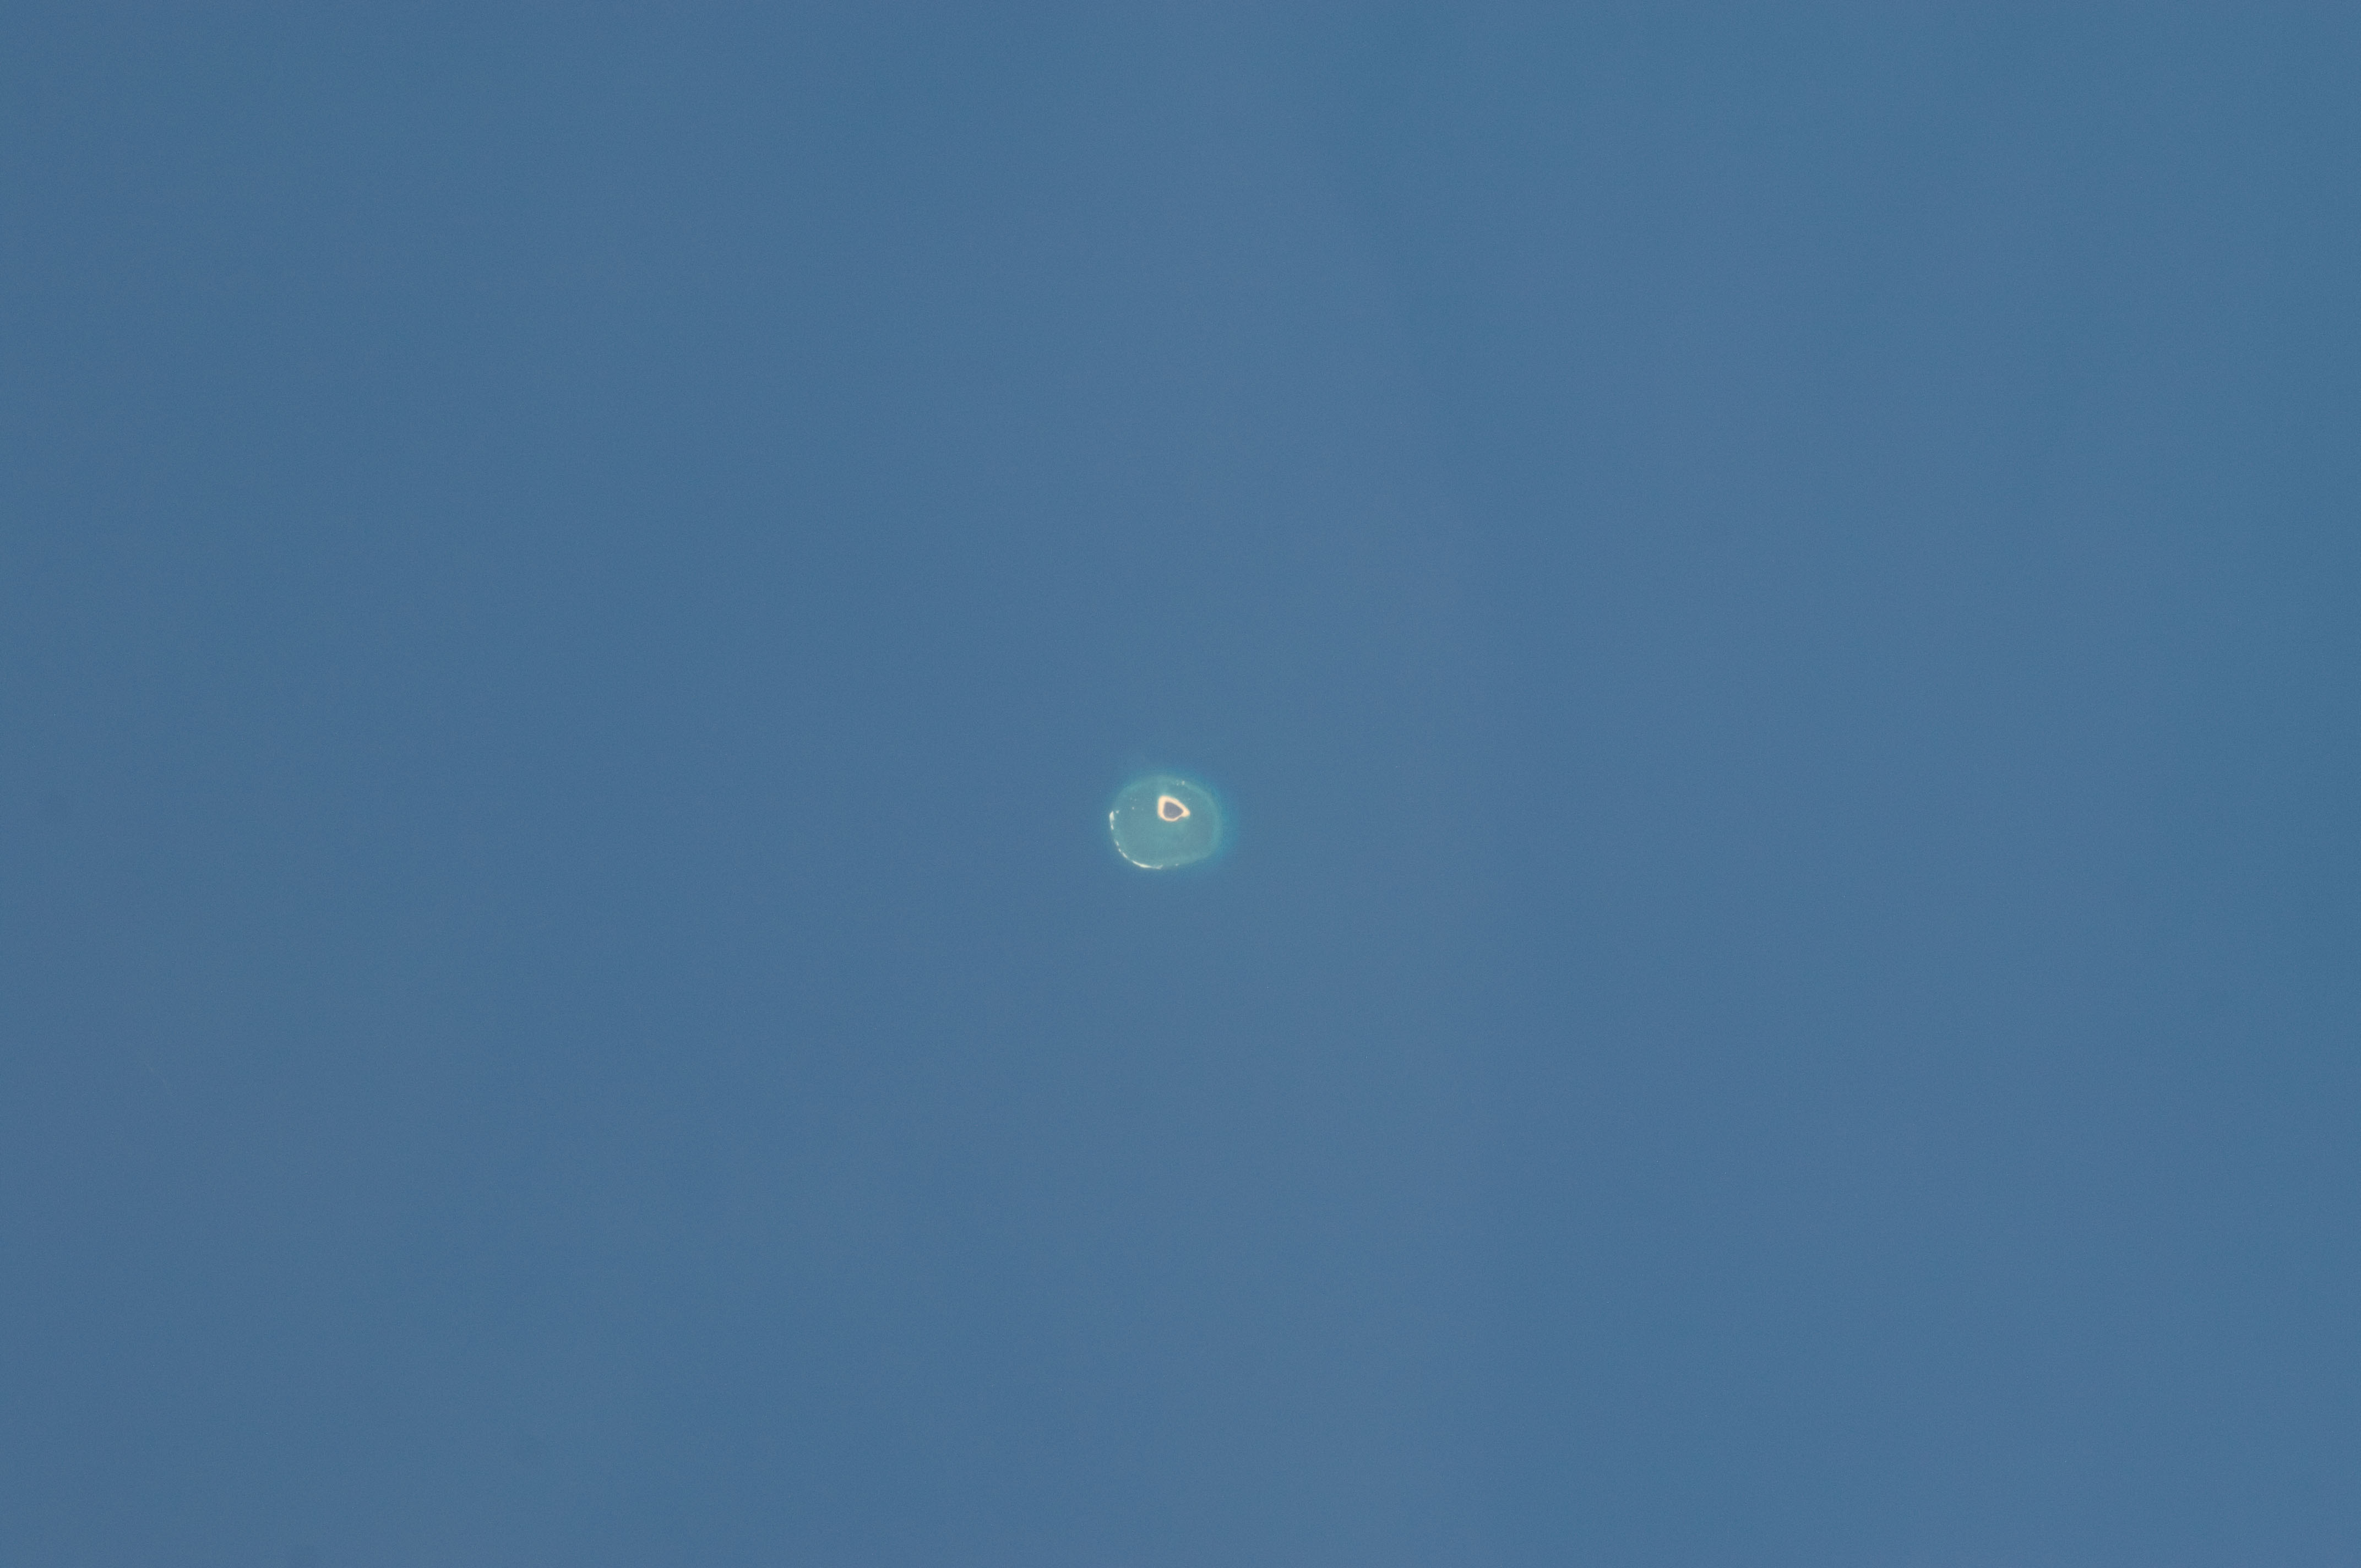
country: AUSTRALIA-WA
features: BROWSE ISLAND
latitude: -14.0
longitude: 123.5
